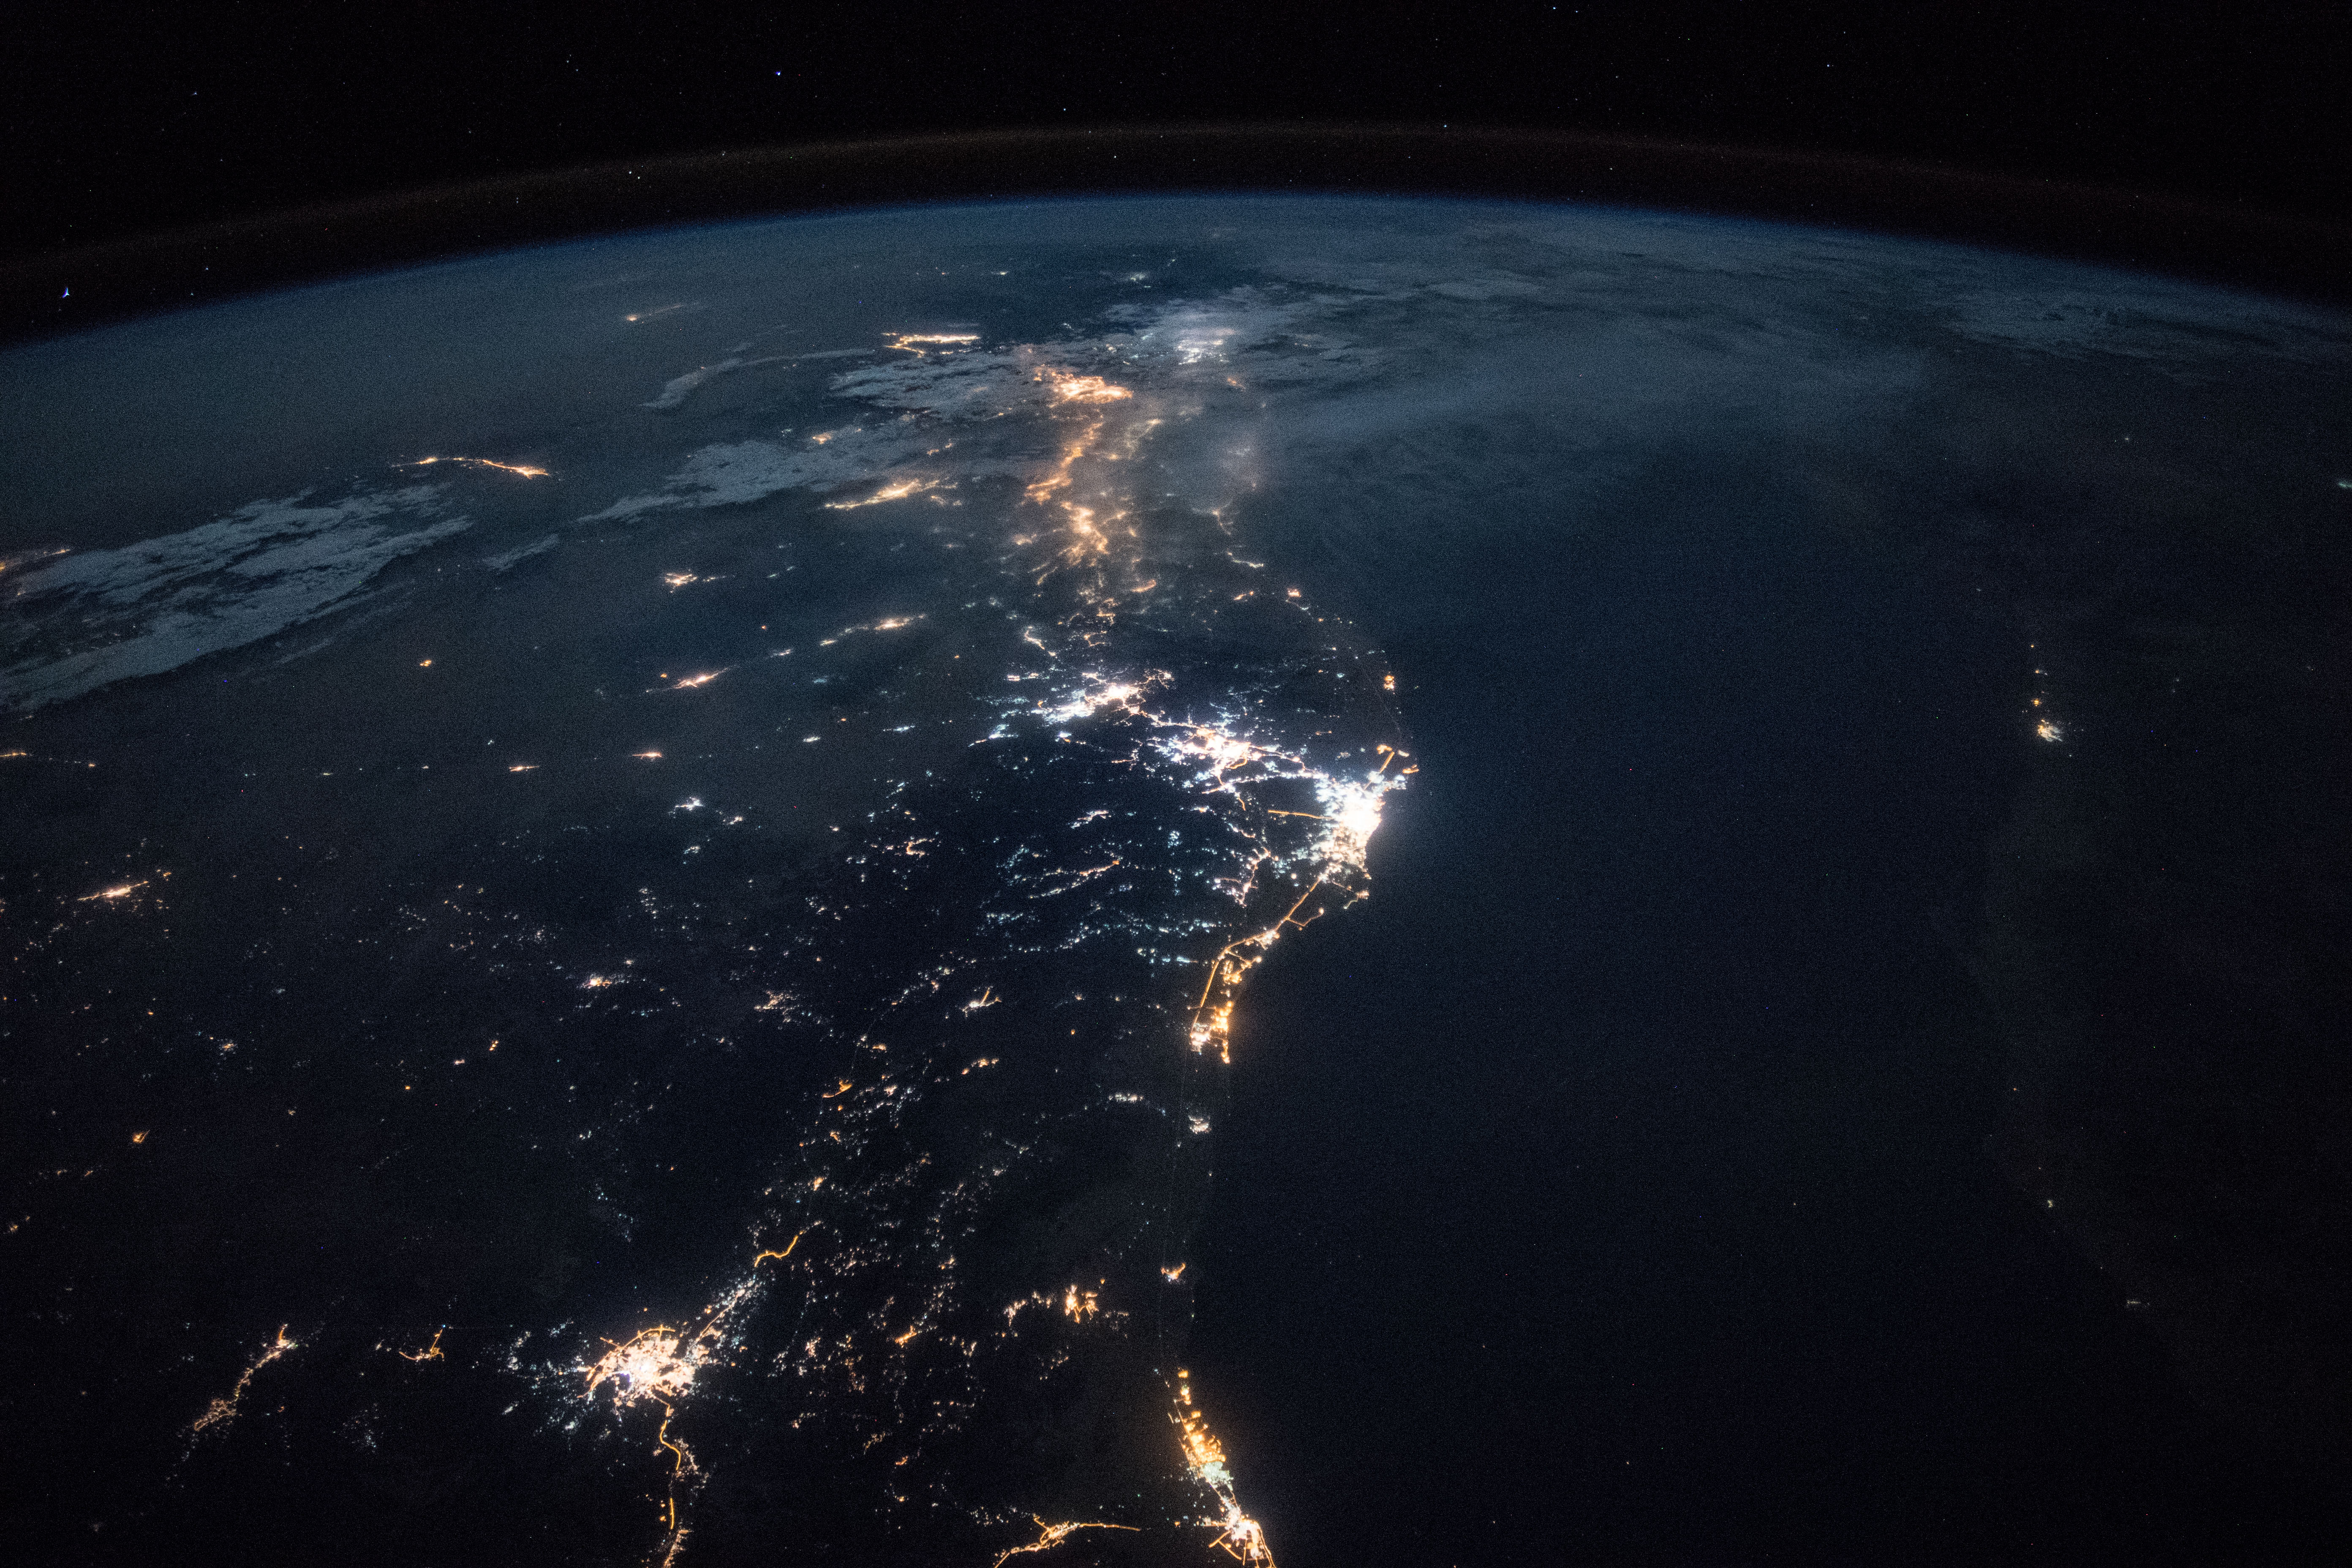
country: SAUDI ARABIA
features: PORT SUDAN, YANBU CITY, RED SEA, MEDINA CITY, JEDDAH CITY, NUBIAN DESERT, MECCA CITY, NIGHT, EARTH LIMB
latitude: 21.9
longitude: 39.2
